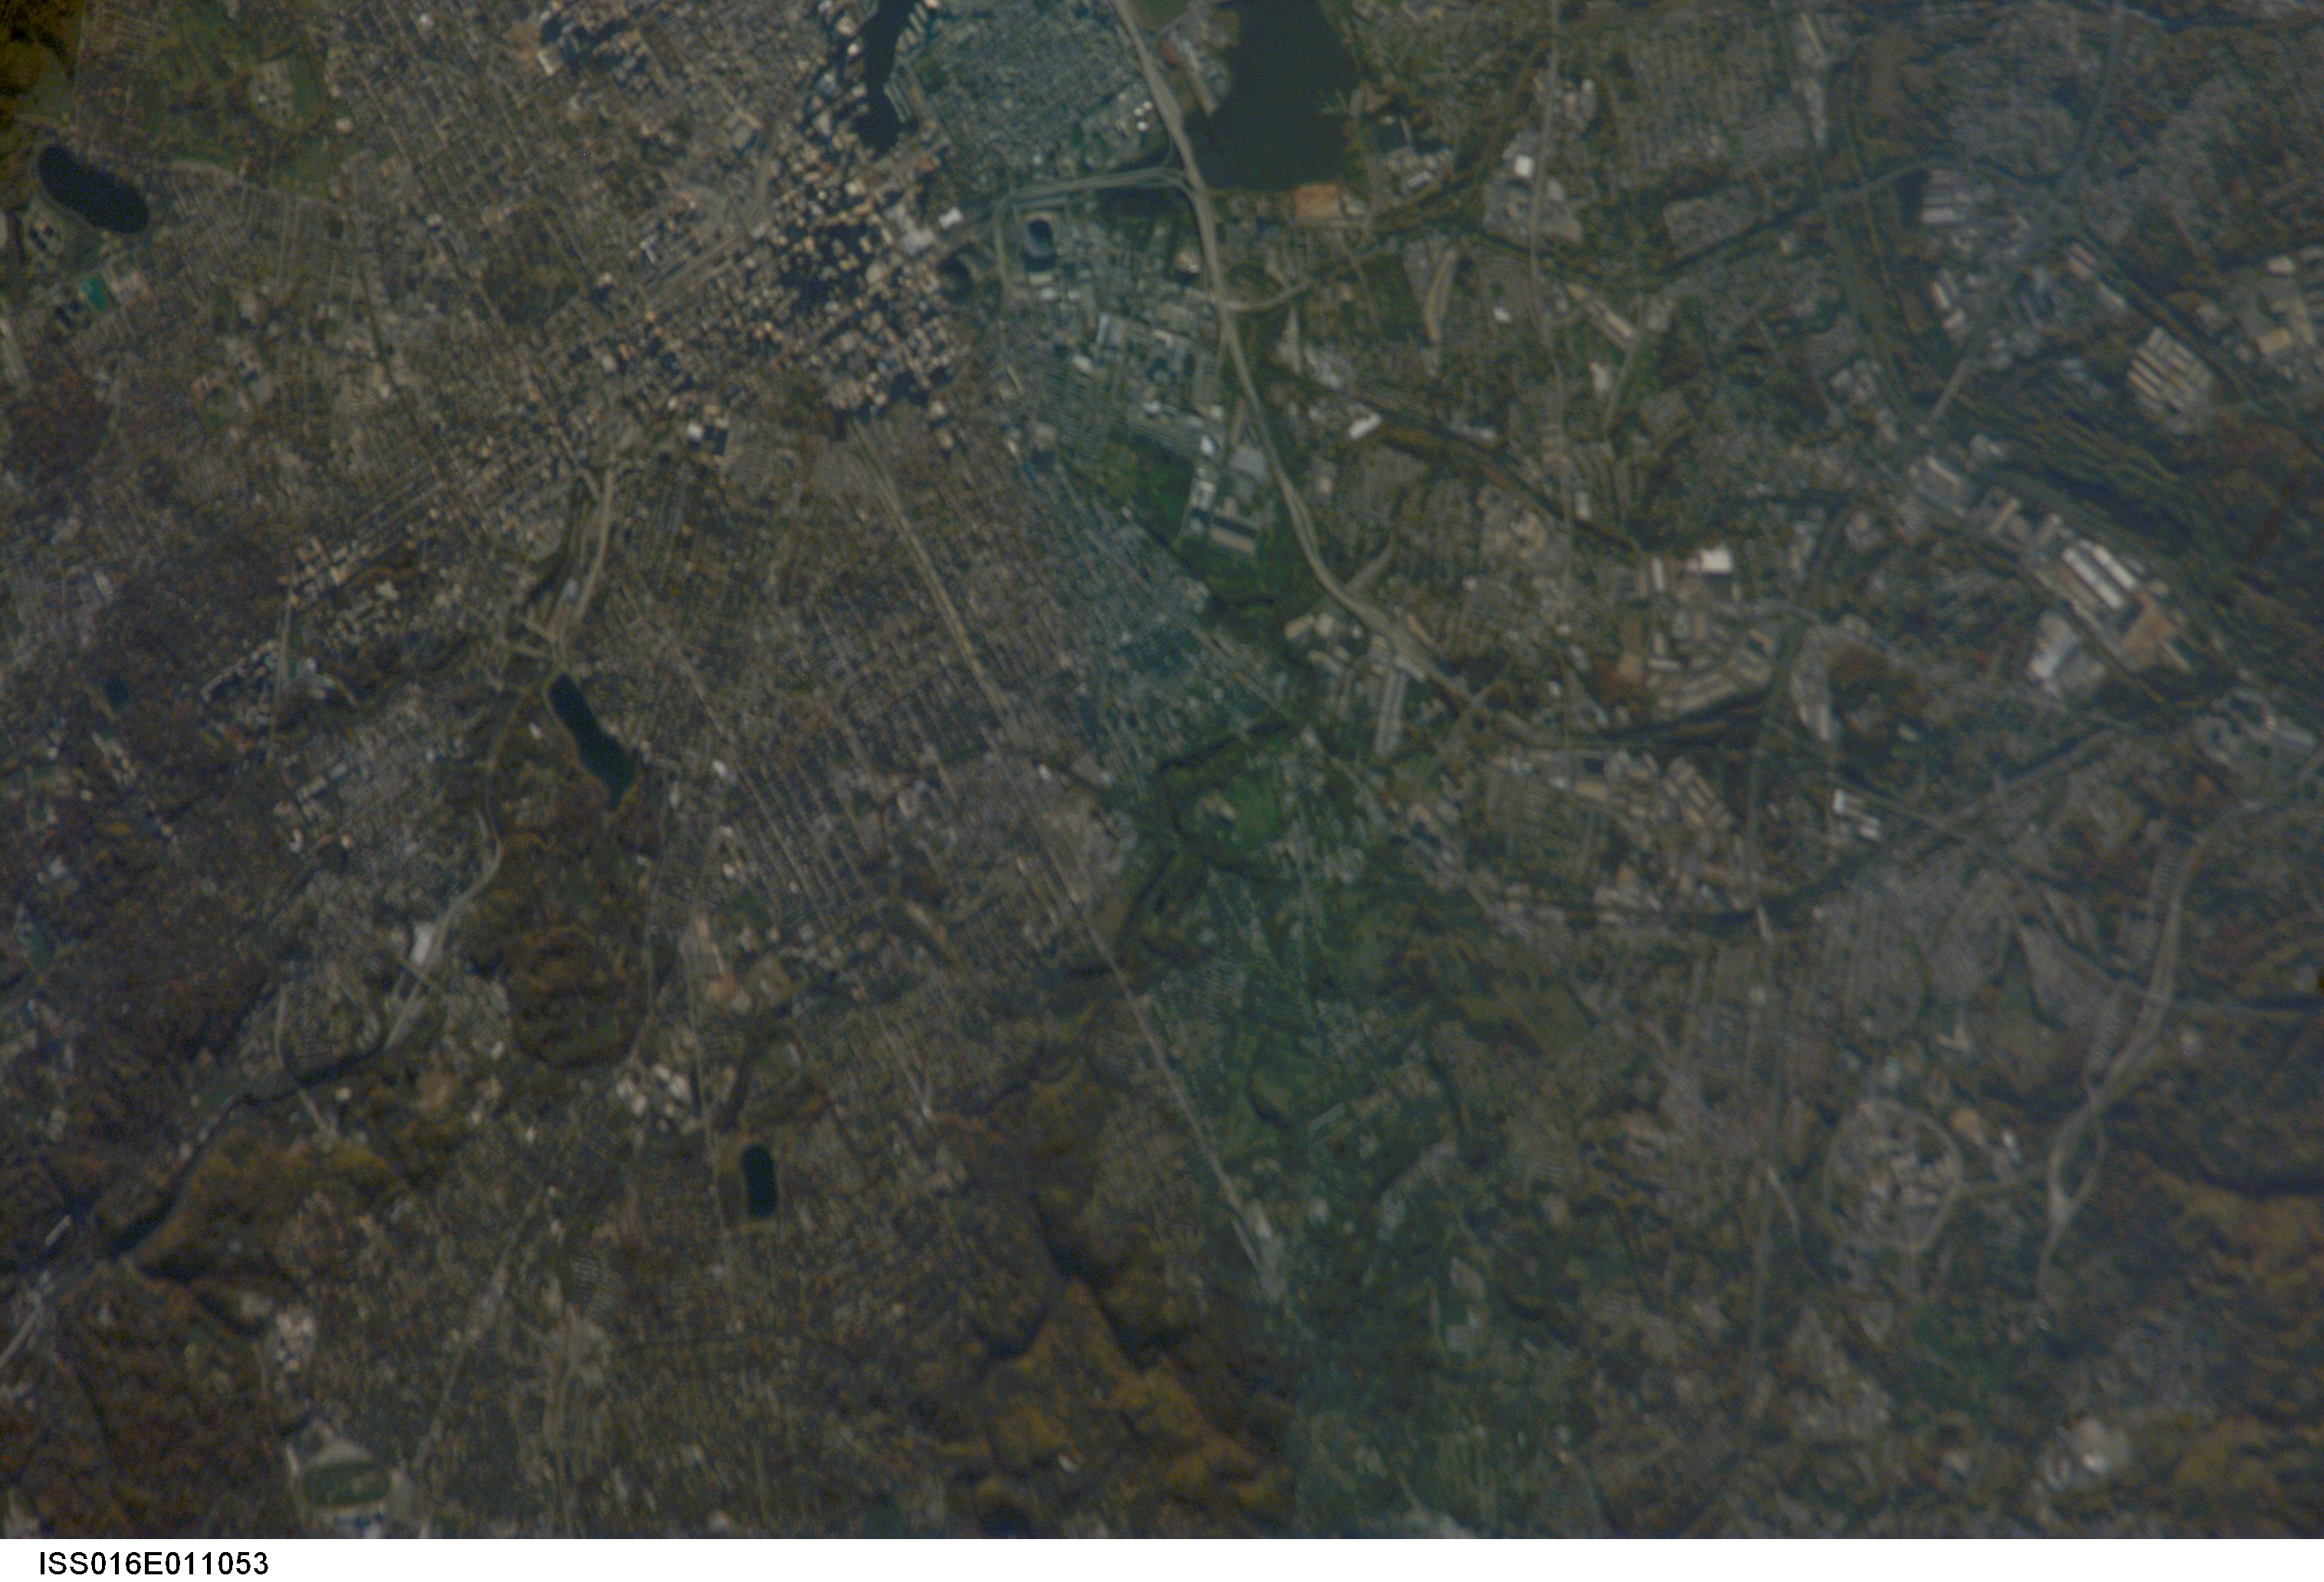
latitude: 39.3
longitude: -76.6
